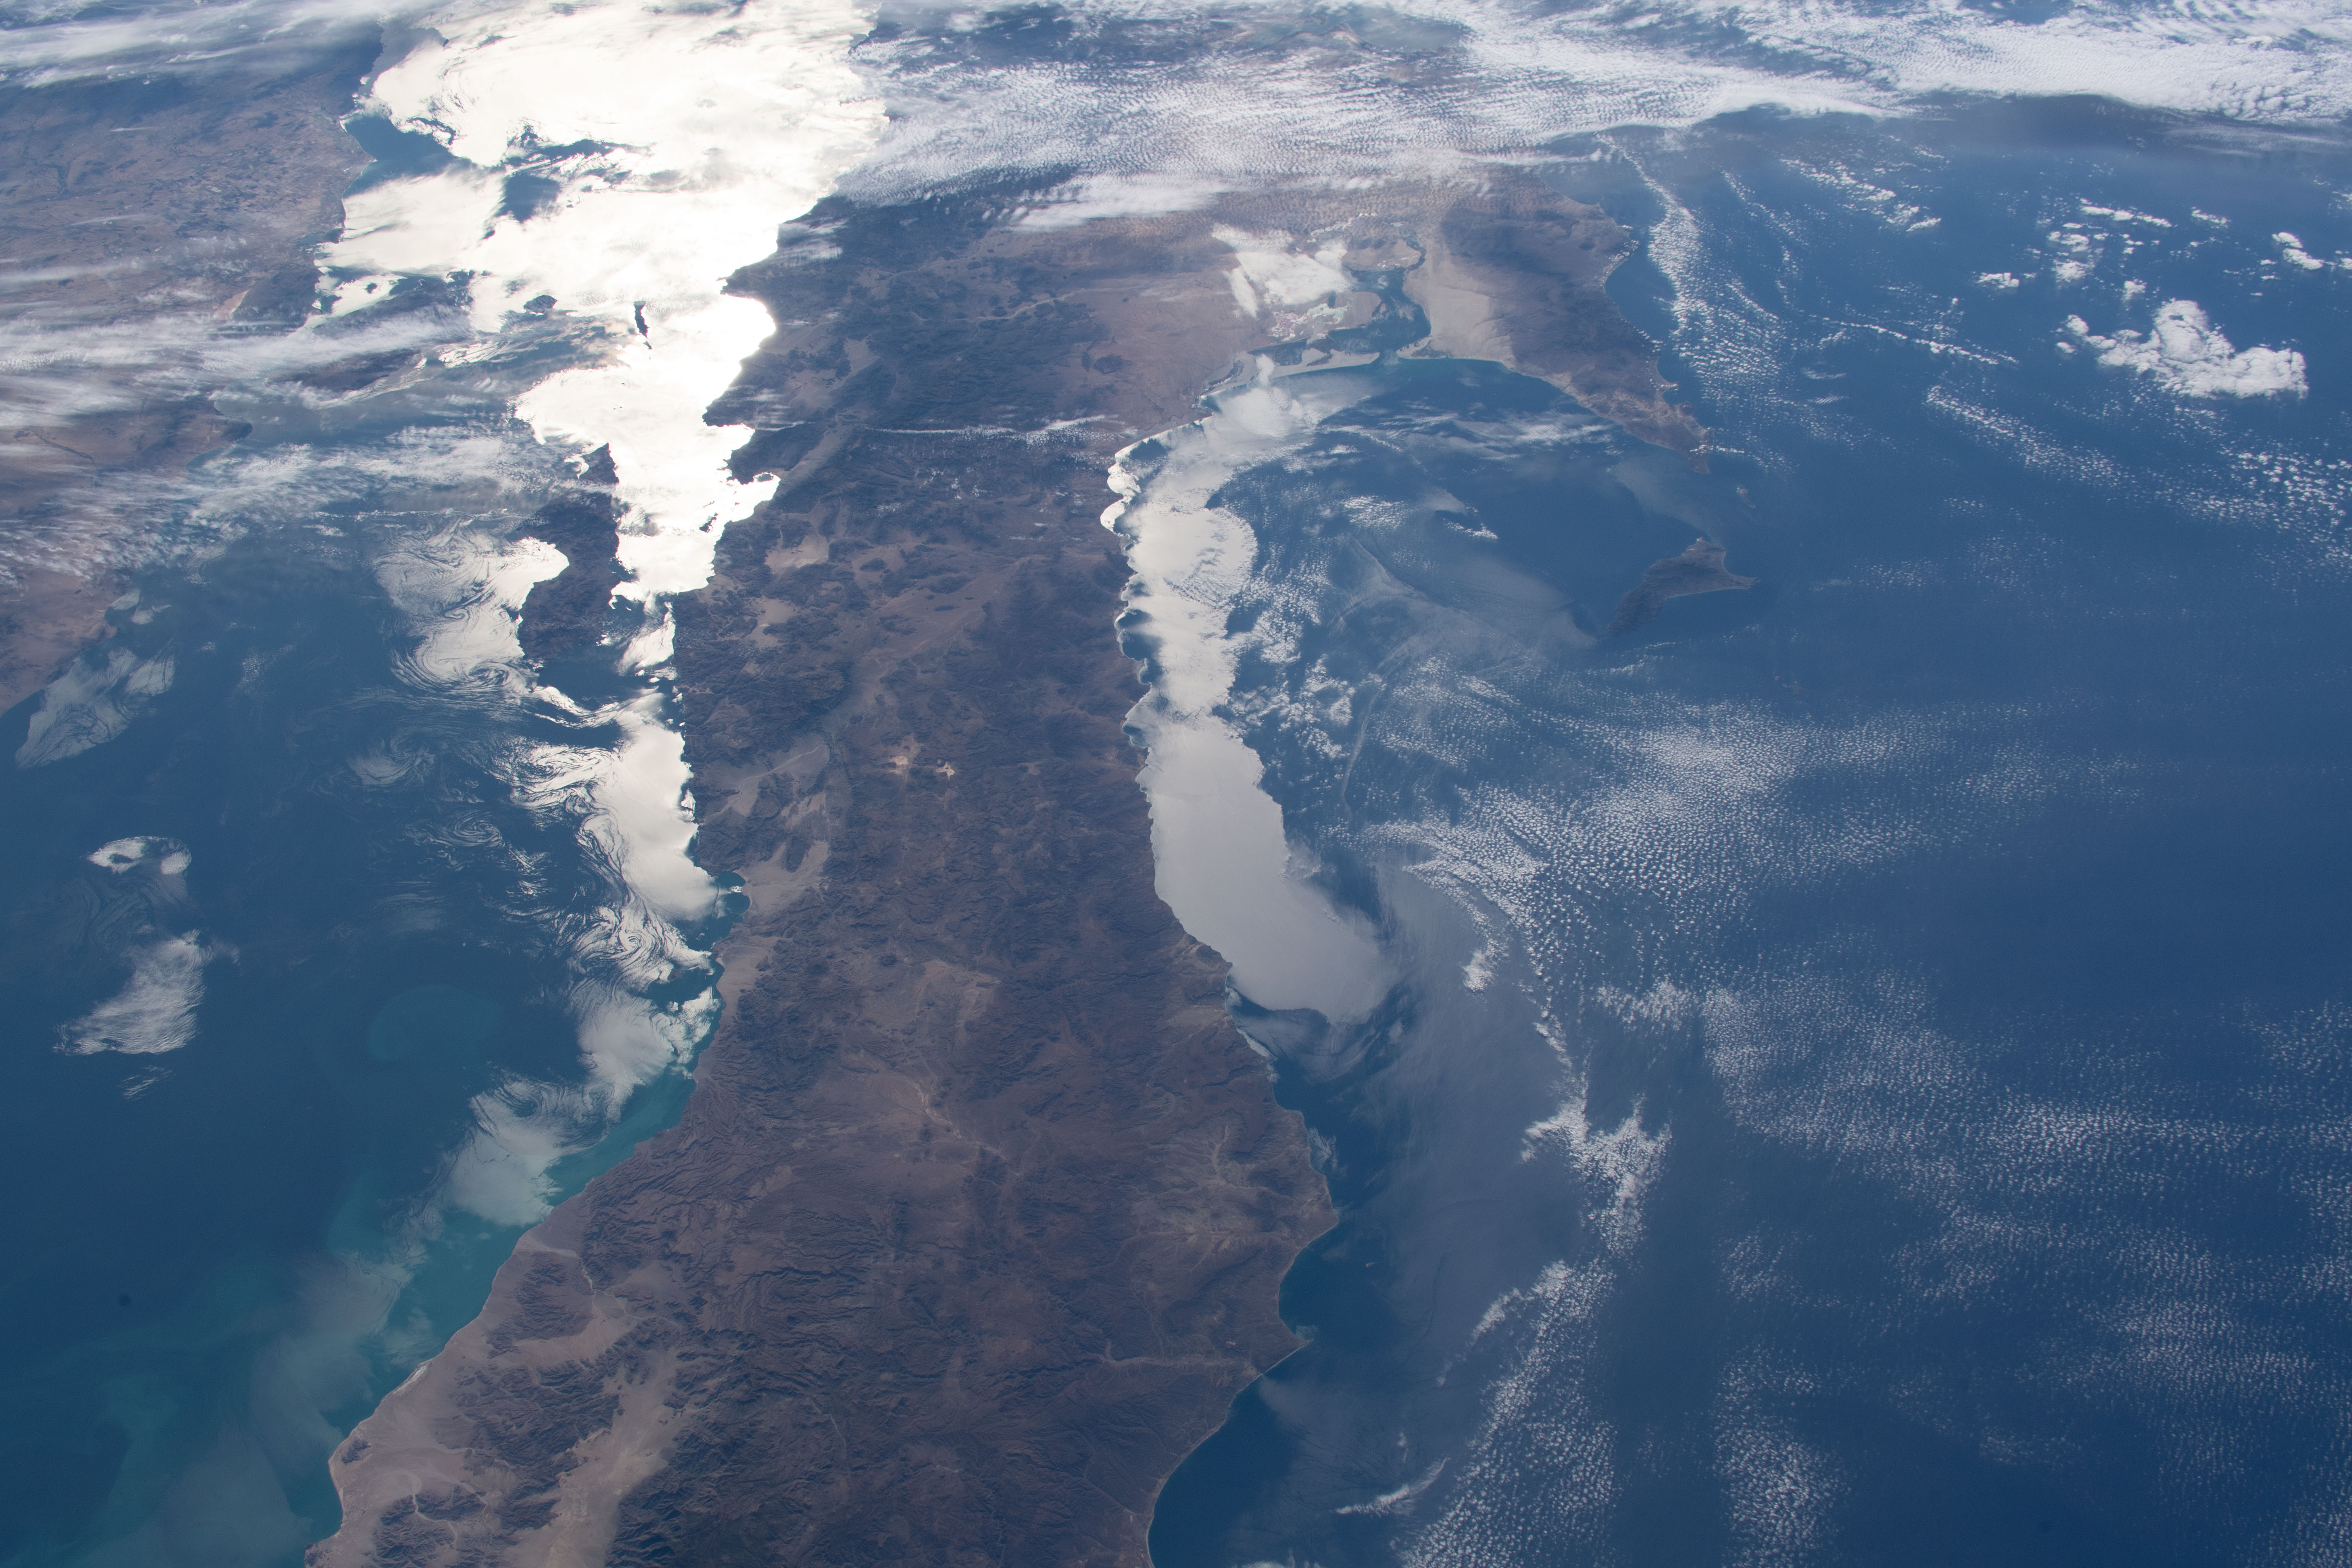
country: MEXICO
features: BAJA CALIFORNIA SUR, GULF OF CALIFORNIA
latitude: 29.0
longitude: -114.5
